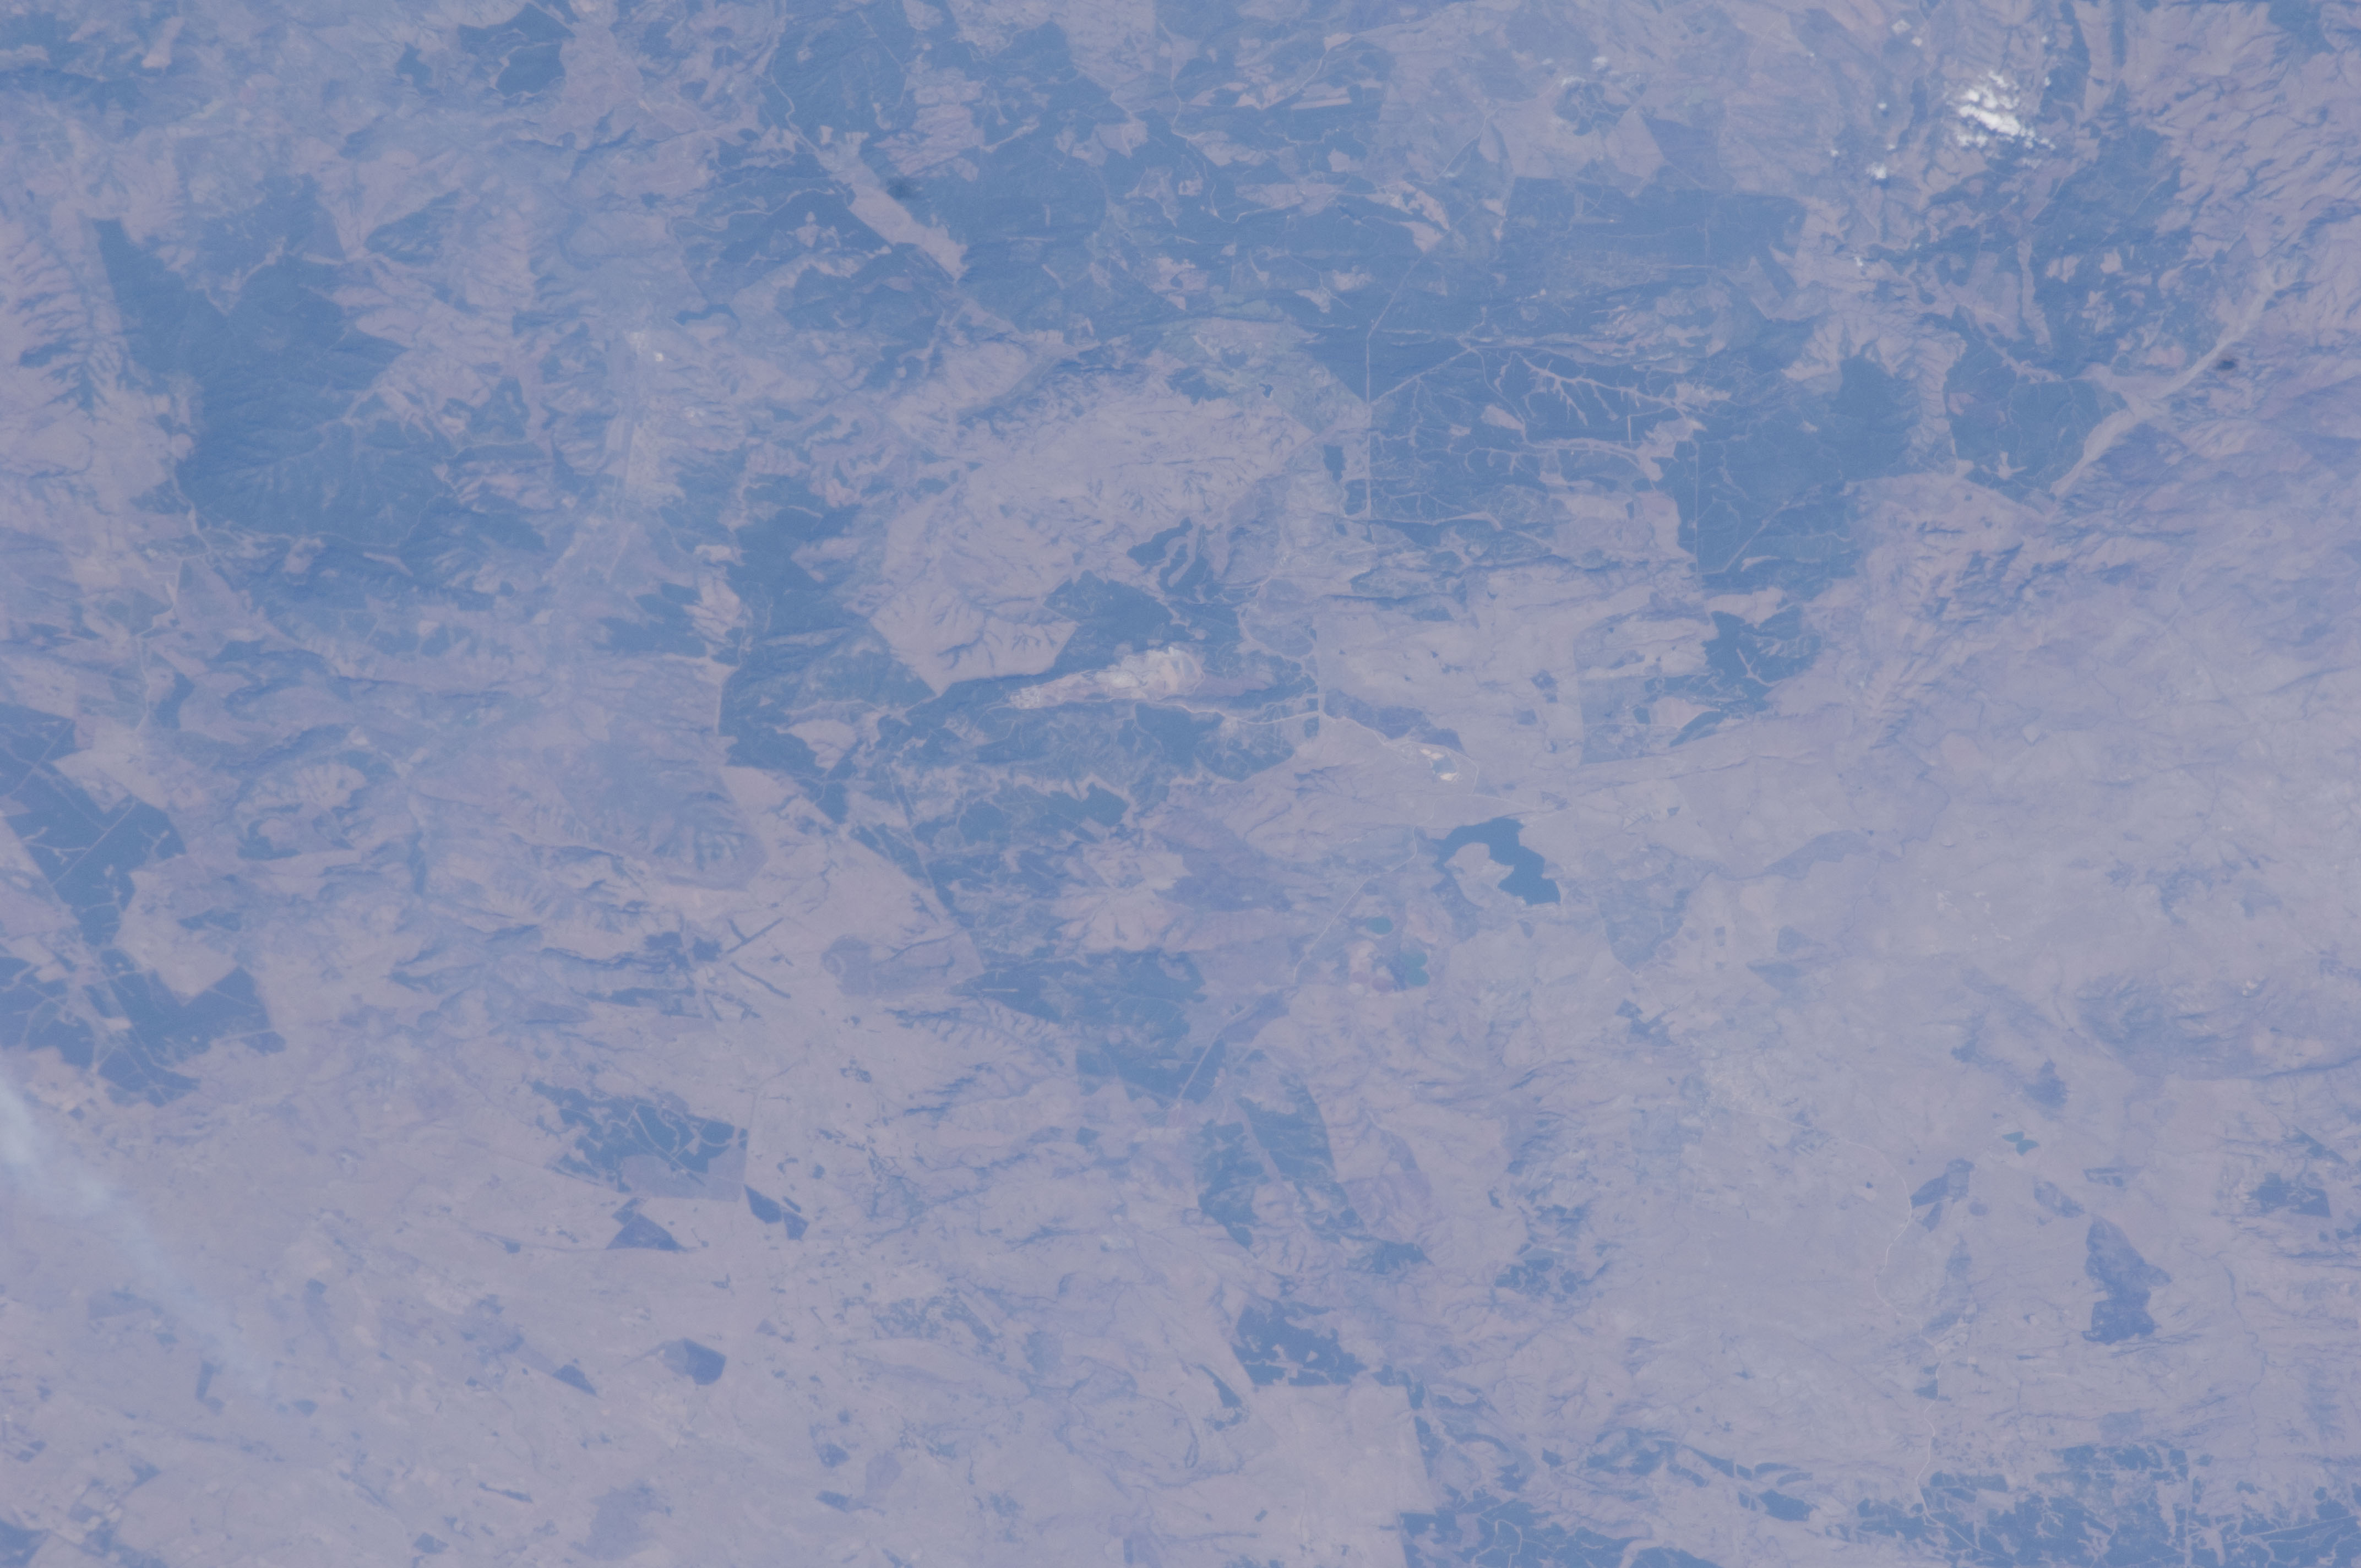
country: REPUBLIC SOUTH AFRICA
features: KOMATI R. VALLEY, VYGEBOOM DAM, TIMBER
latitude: -25.8
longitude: 30.6
